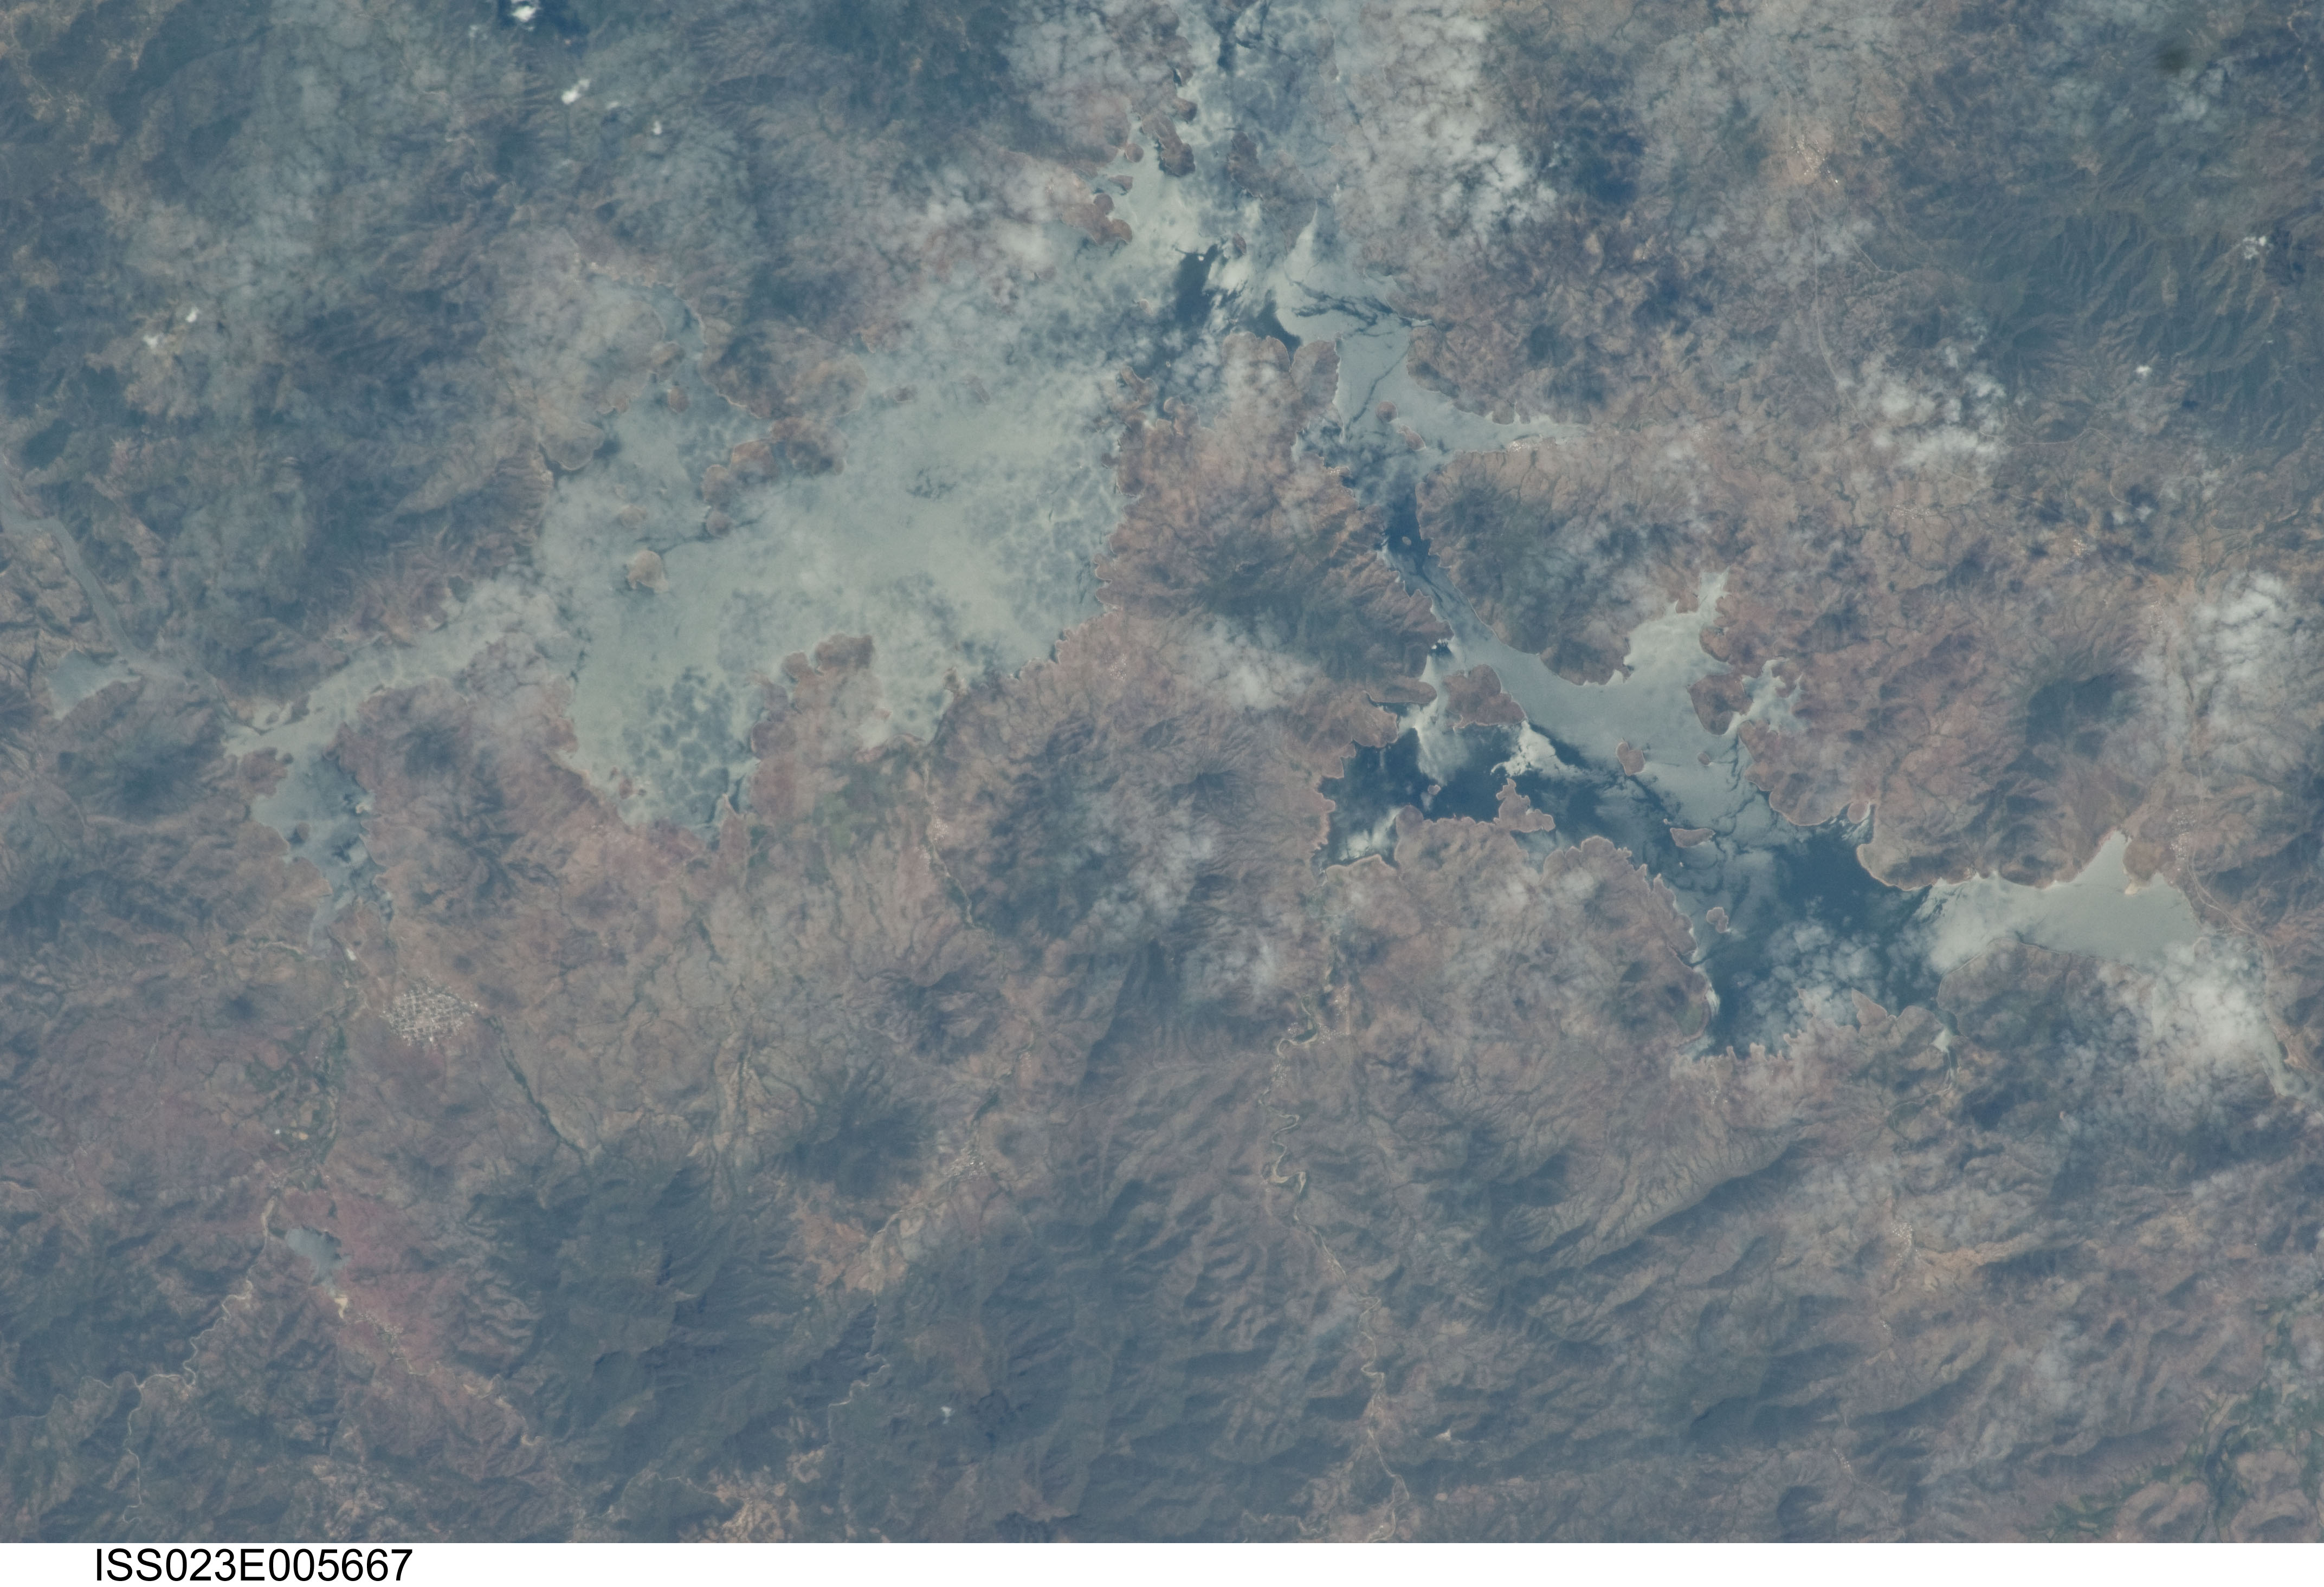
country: MEXICO
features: INFIERNILLO RES., CUERAMO
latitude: 18.7
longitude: -101.8
